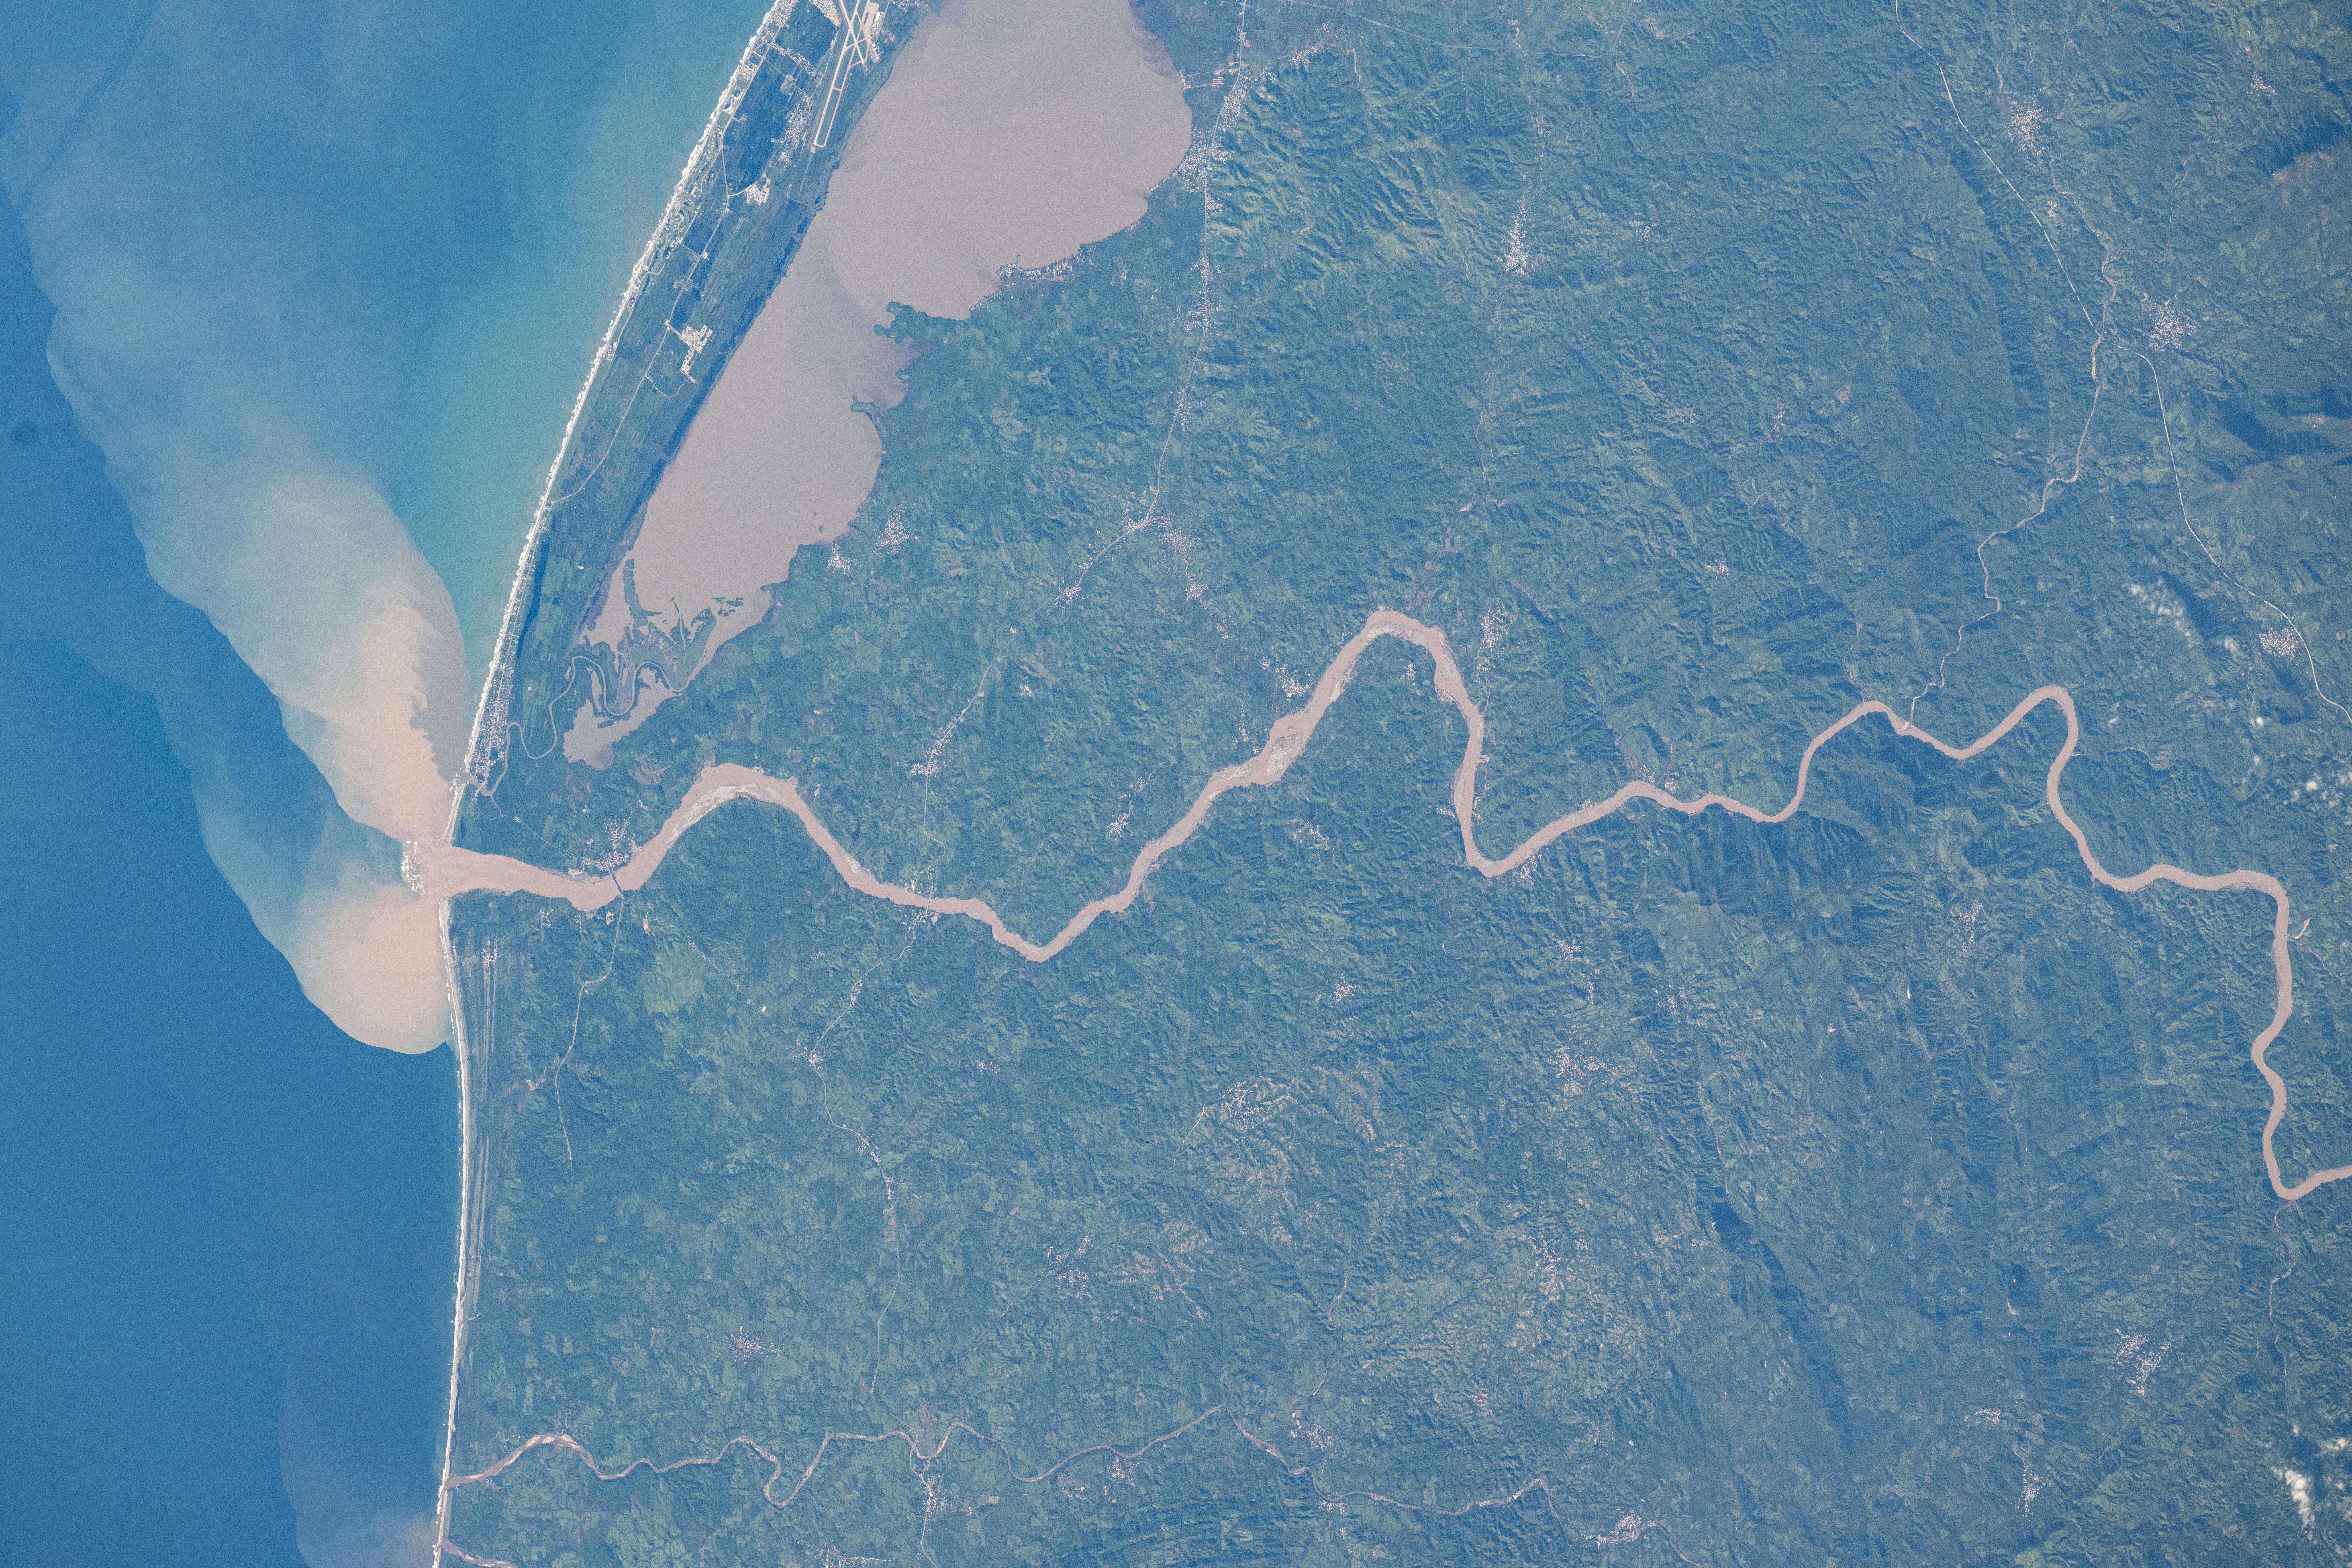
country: MEXICO
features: L. TRES PALOS
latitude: 16.9
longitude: -99.6
